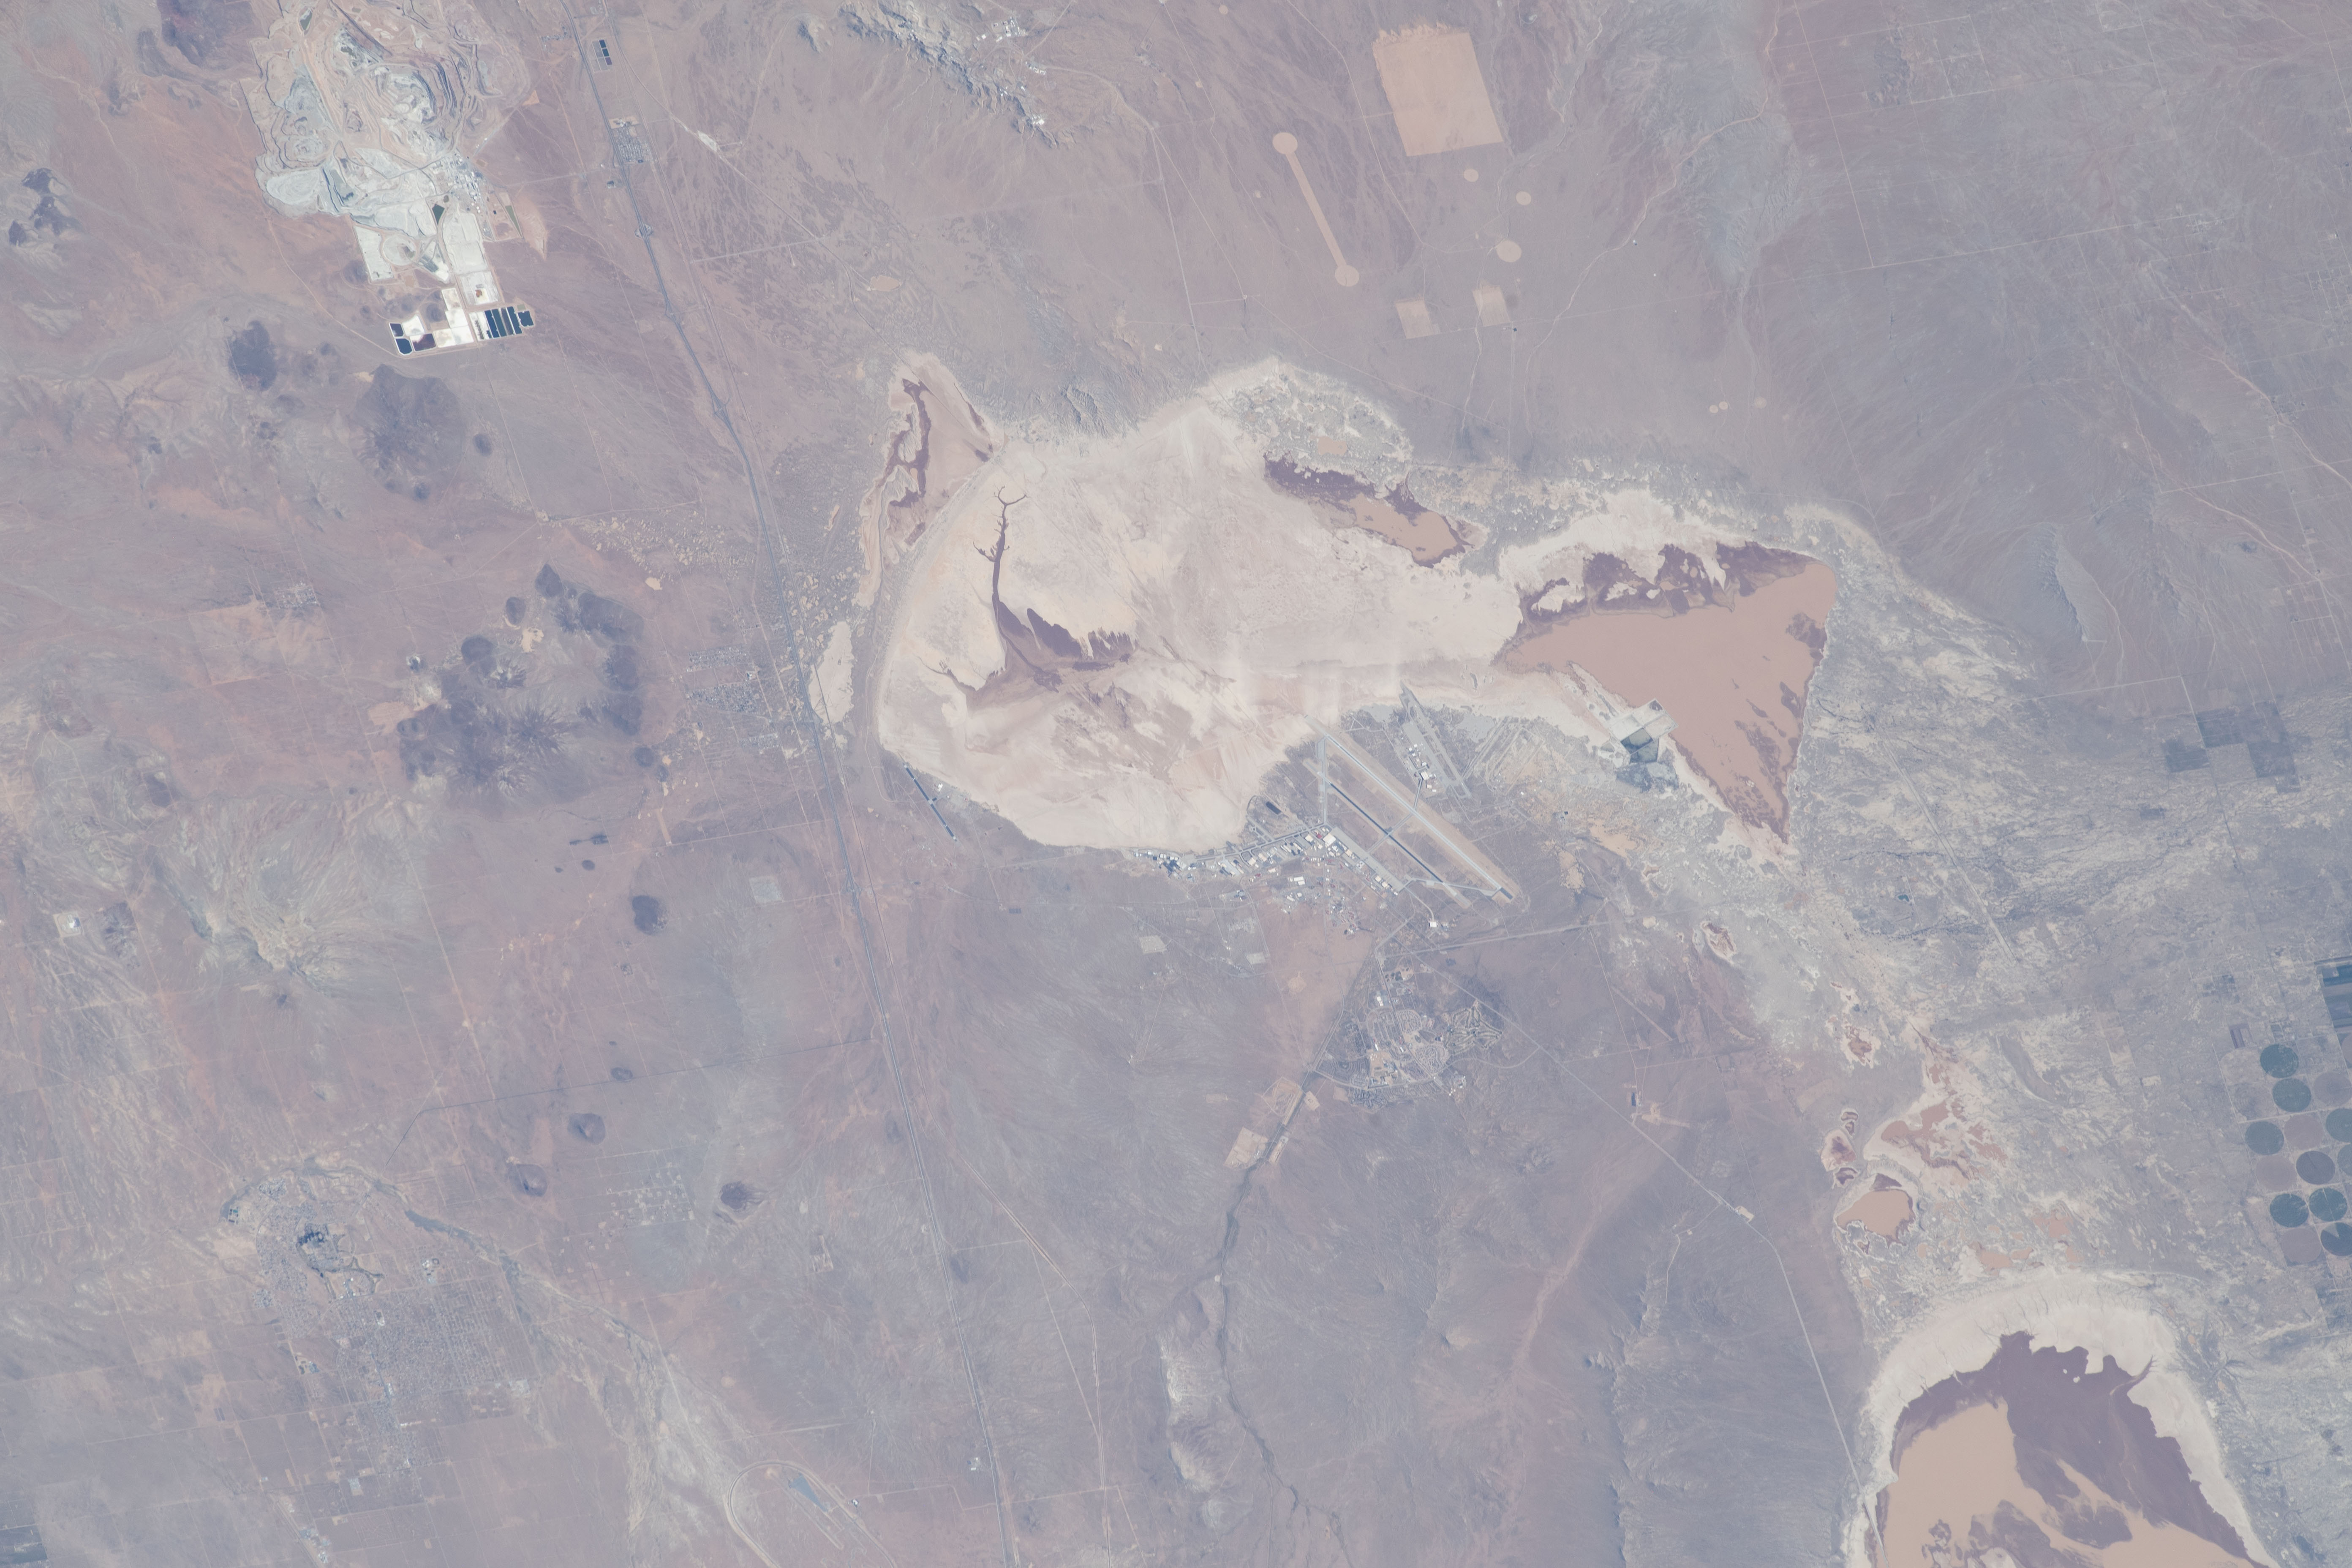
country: USA-CALIFORNIA
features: EDWARDS AF AUX NORTH BASE, BISSEL HILLS HP, BORON
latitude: 34.9
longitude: -117.8
